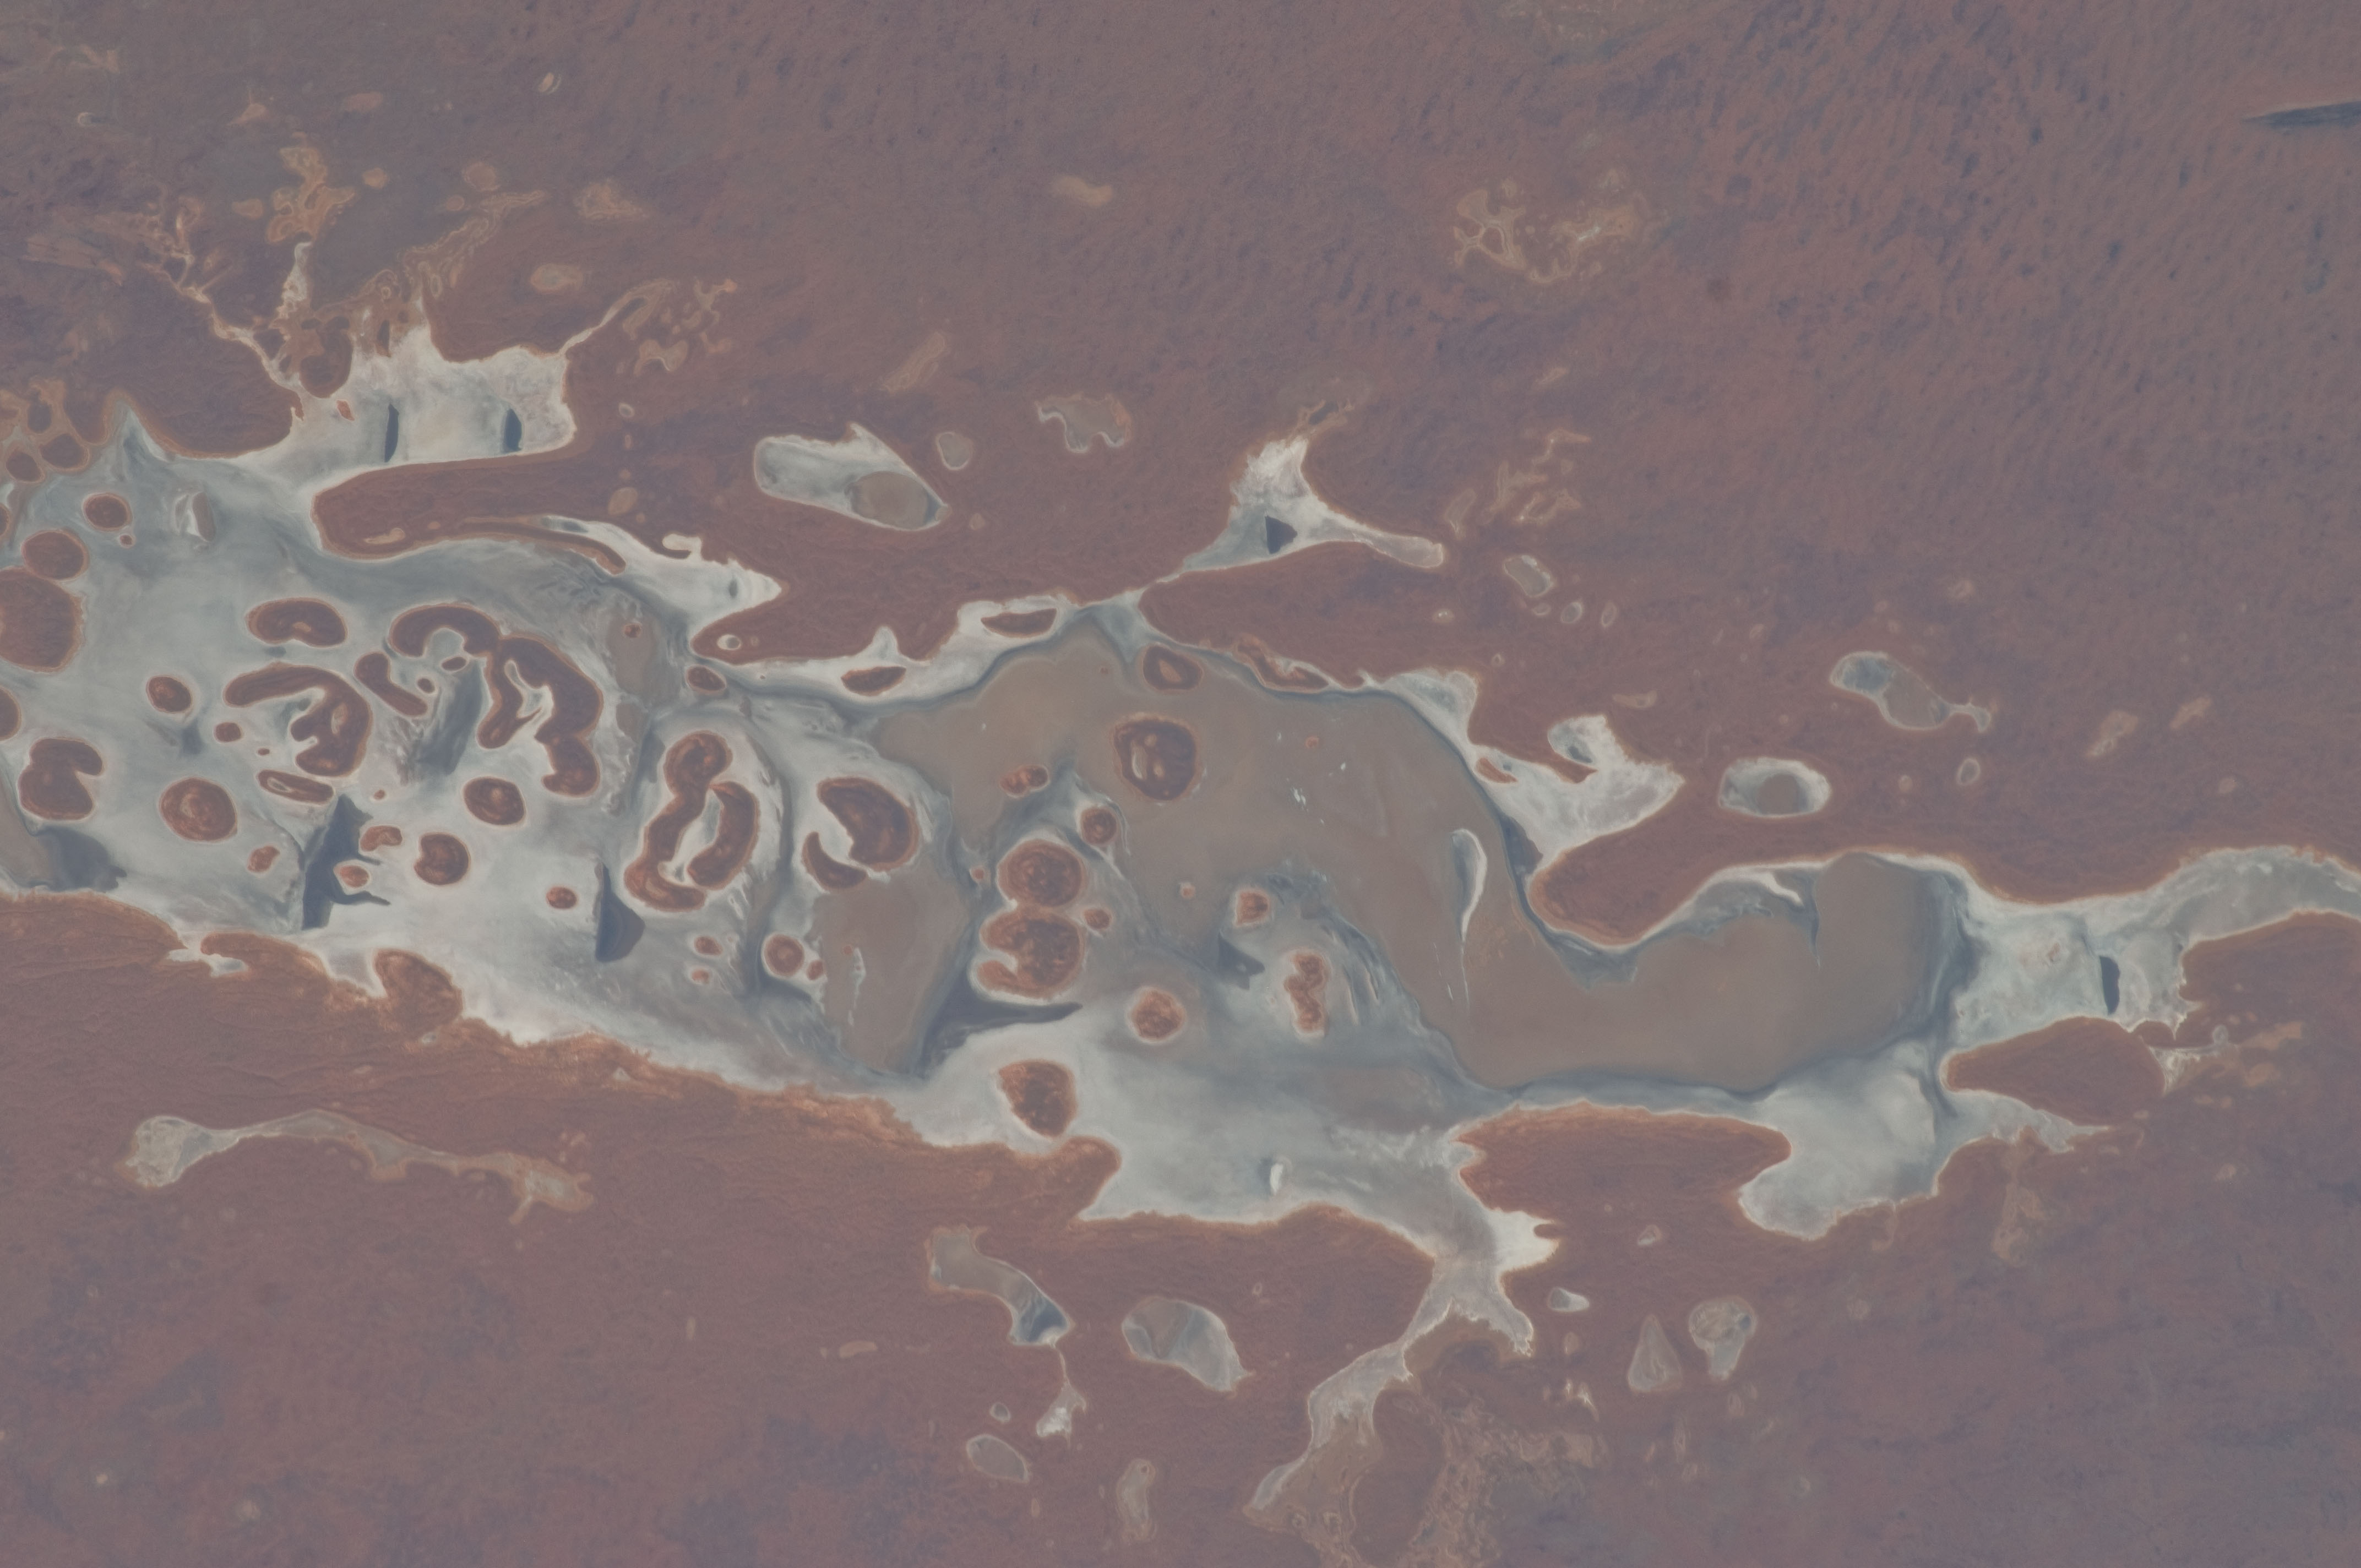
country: AUSTRALIA-NT
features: NORTHERN TERRITORY, AMEDUS L., DRY LAKE BED
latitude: -24.8
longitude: 131.0
